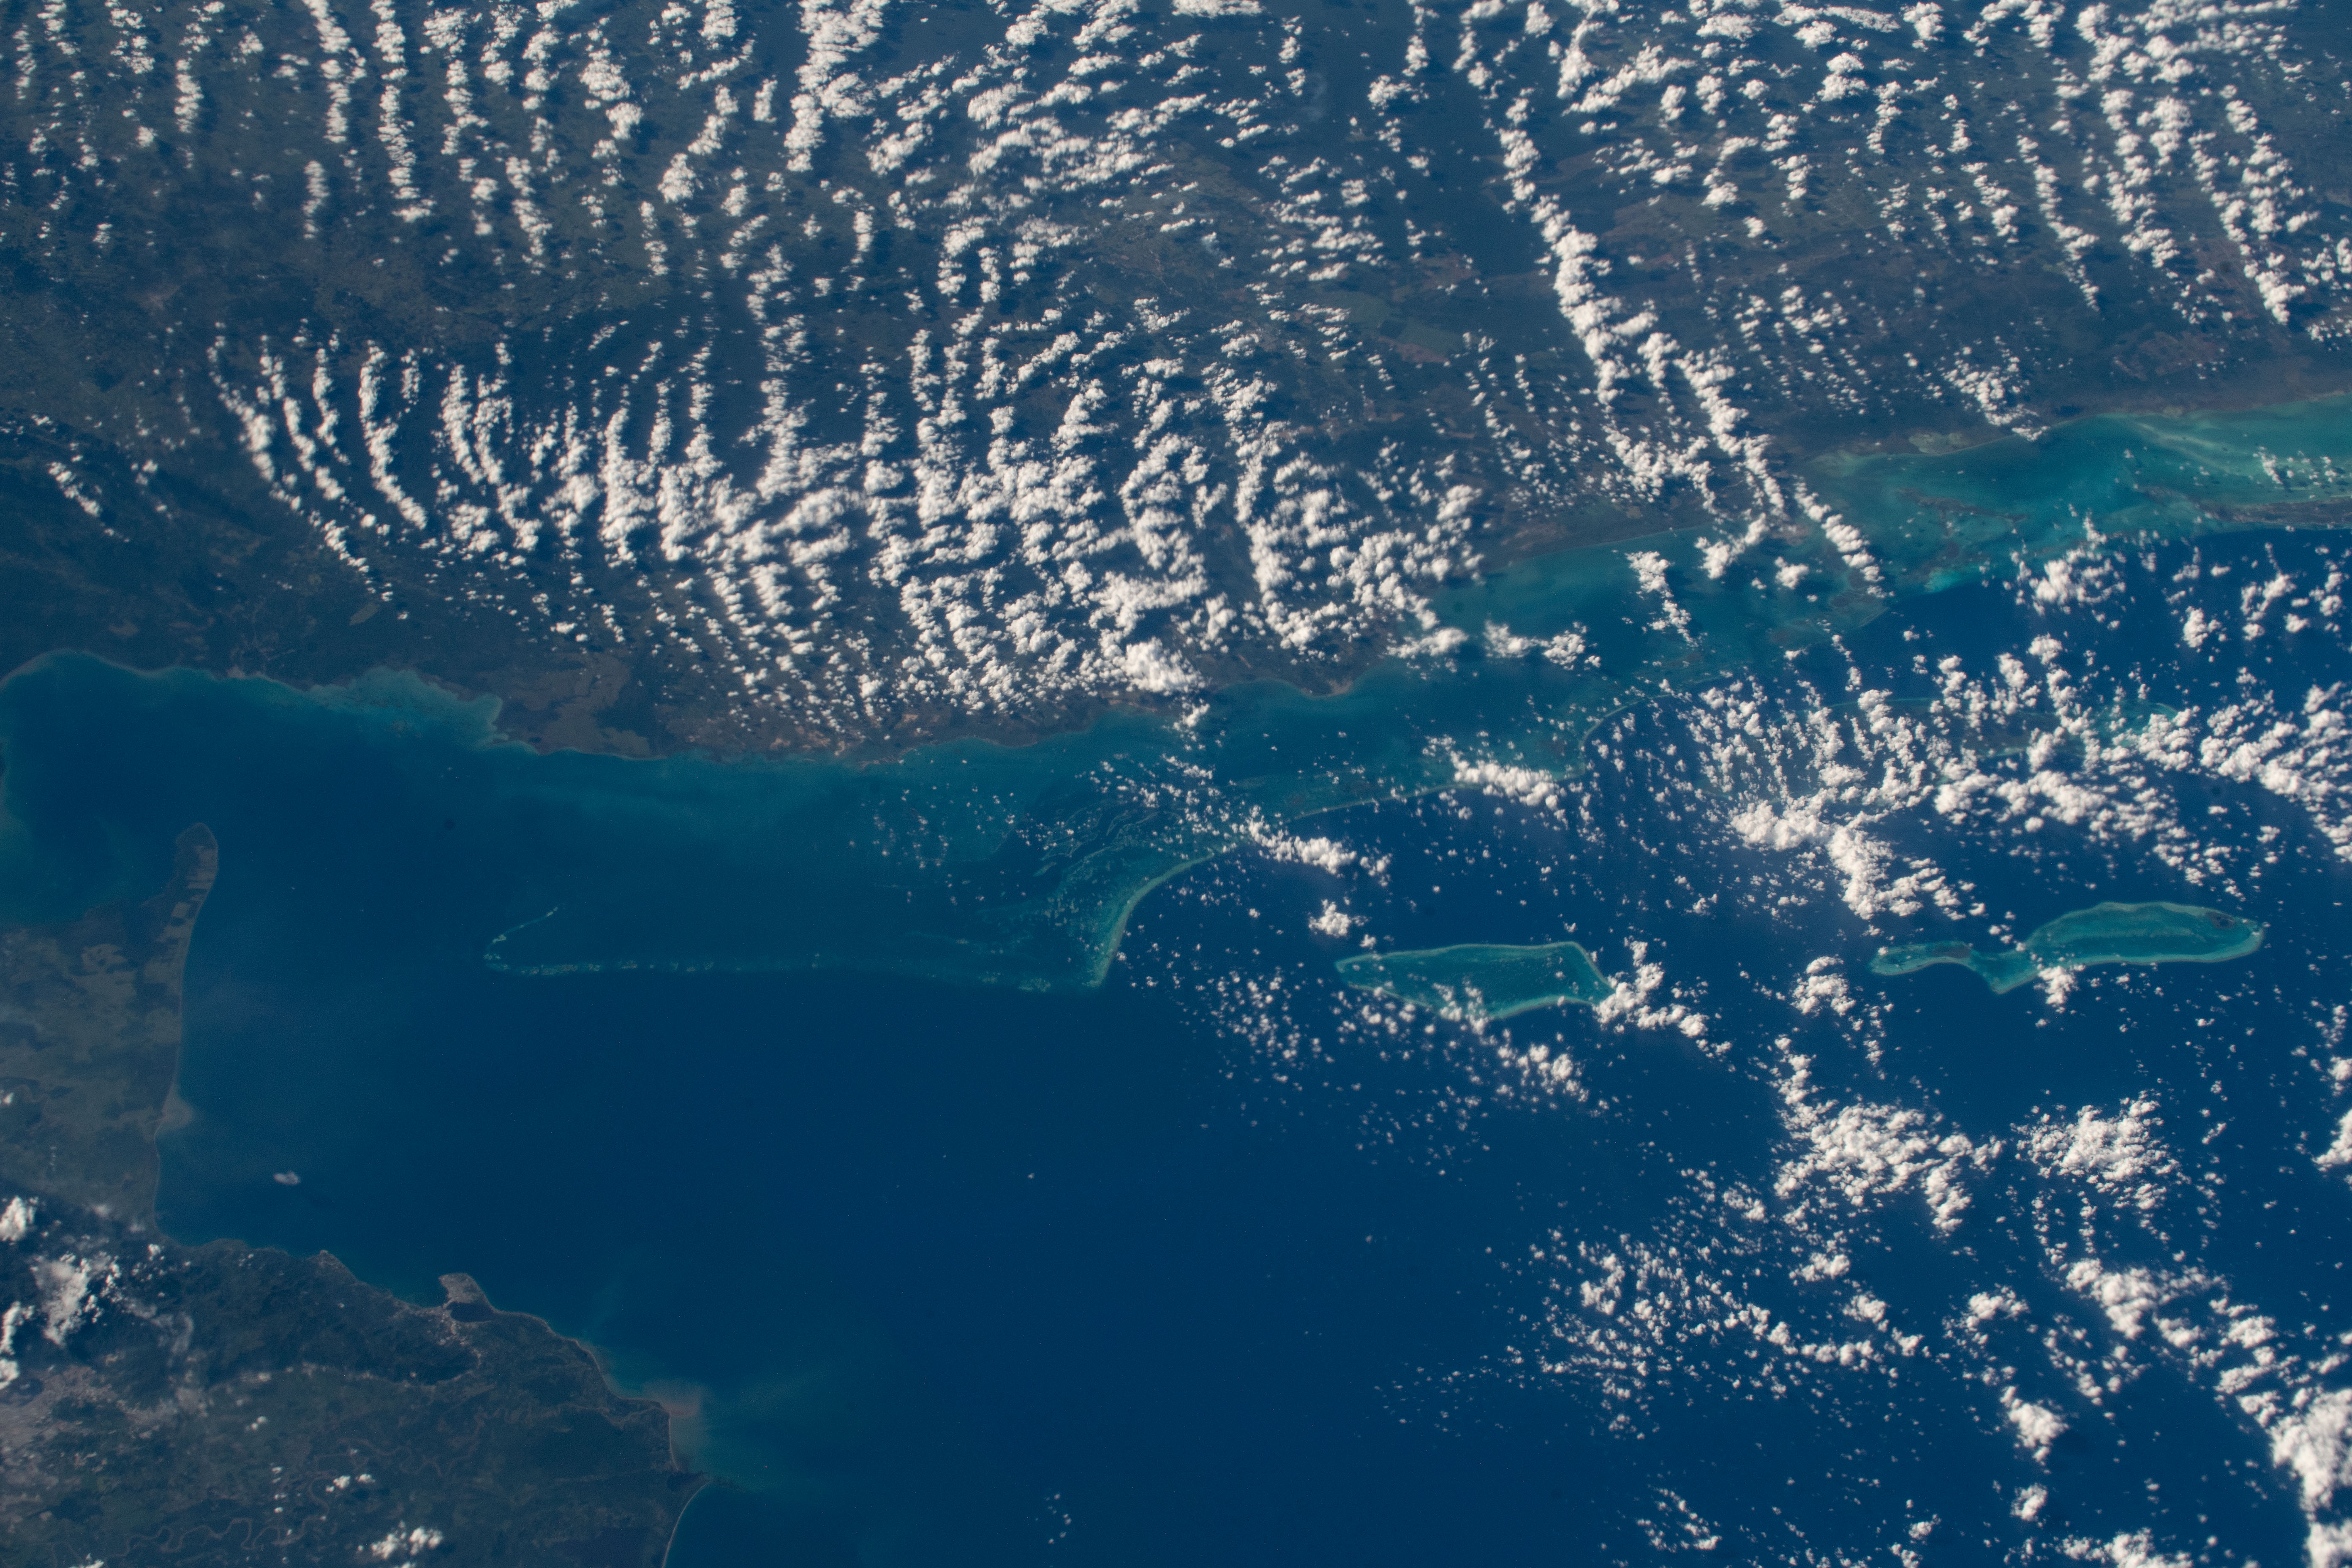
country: BELIZE
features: BELIZE FAN, AMATIQUE BAY, HONDURAS
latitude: 16.7
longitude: -88.1
